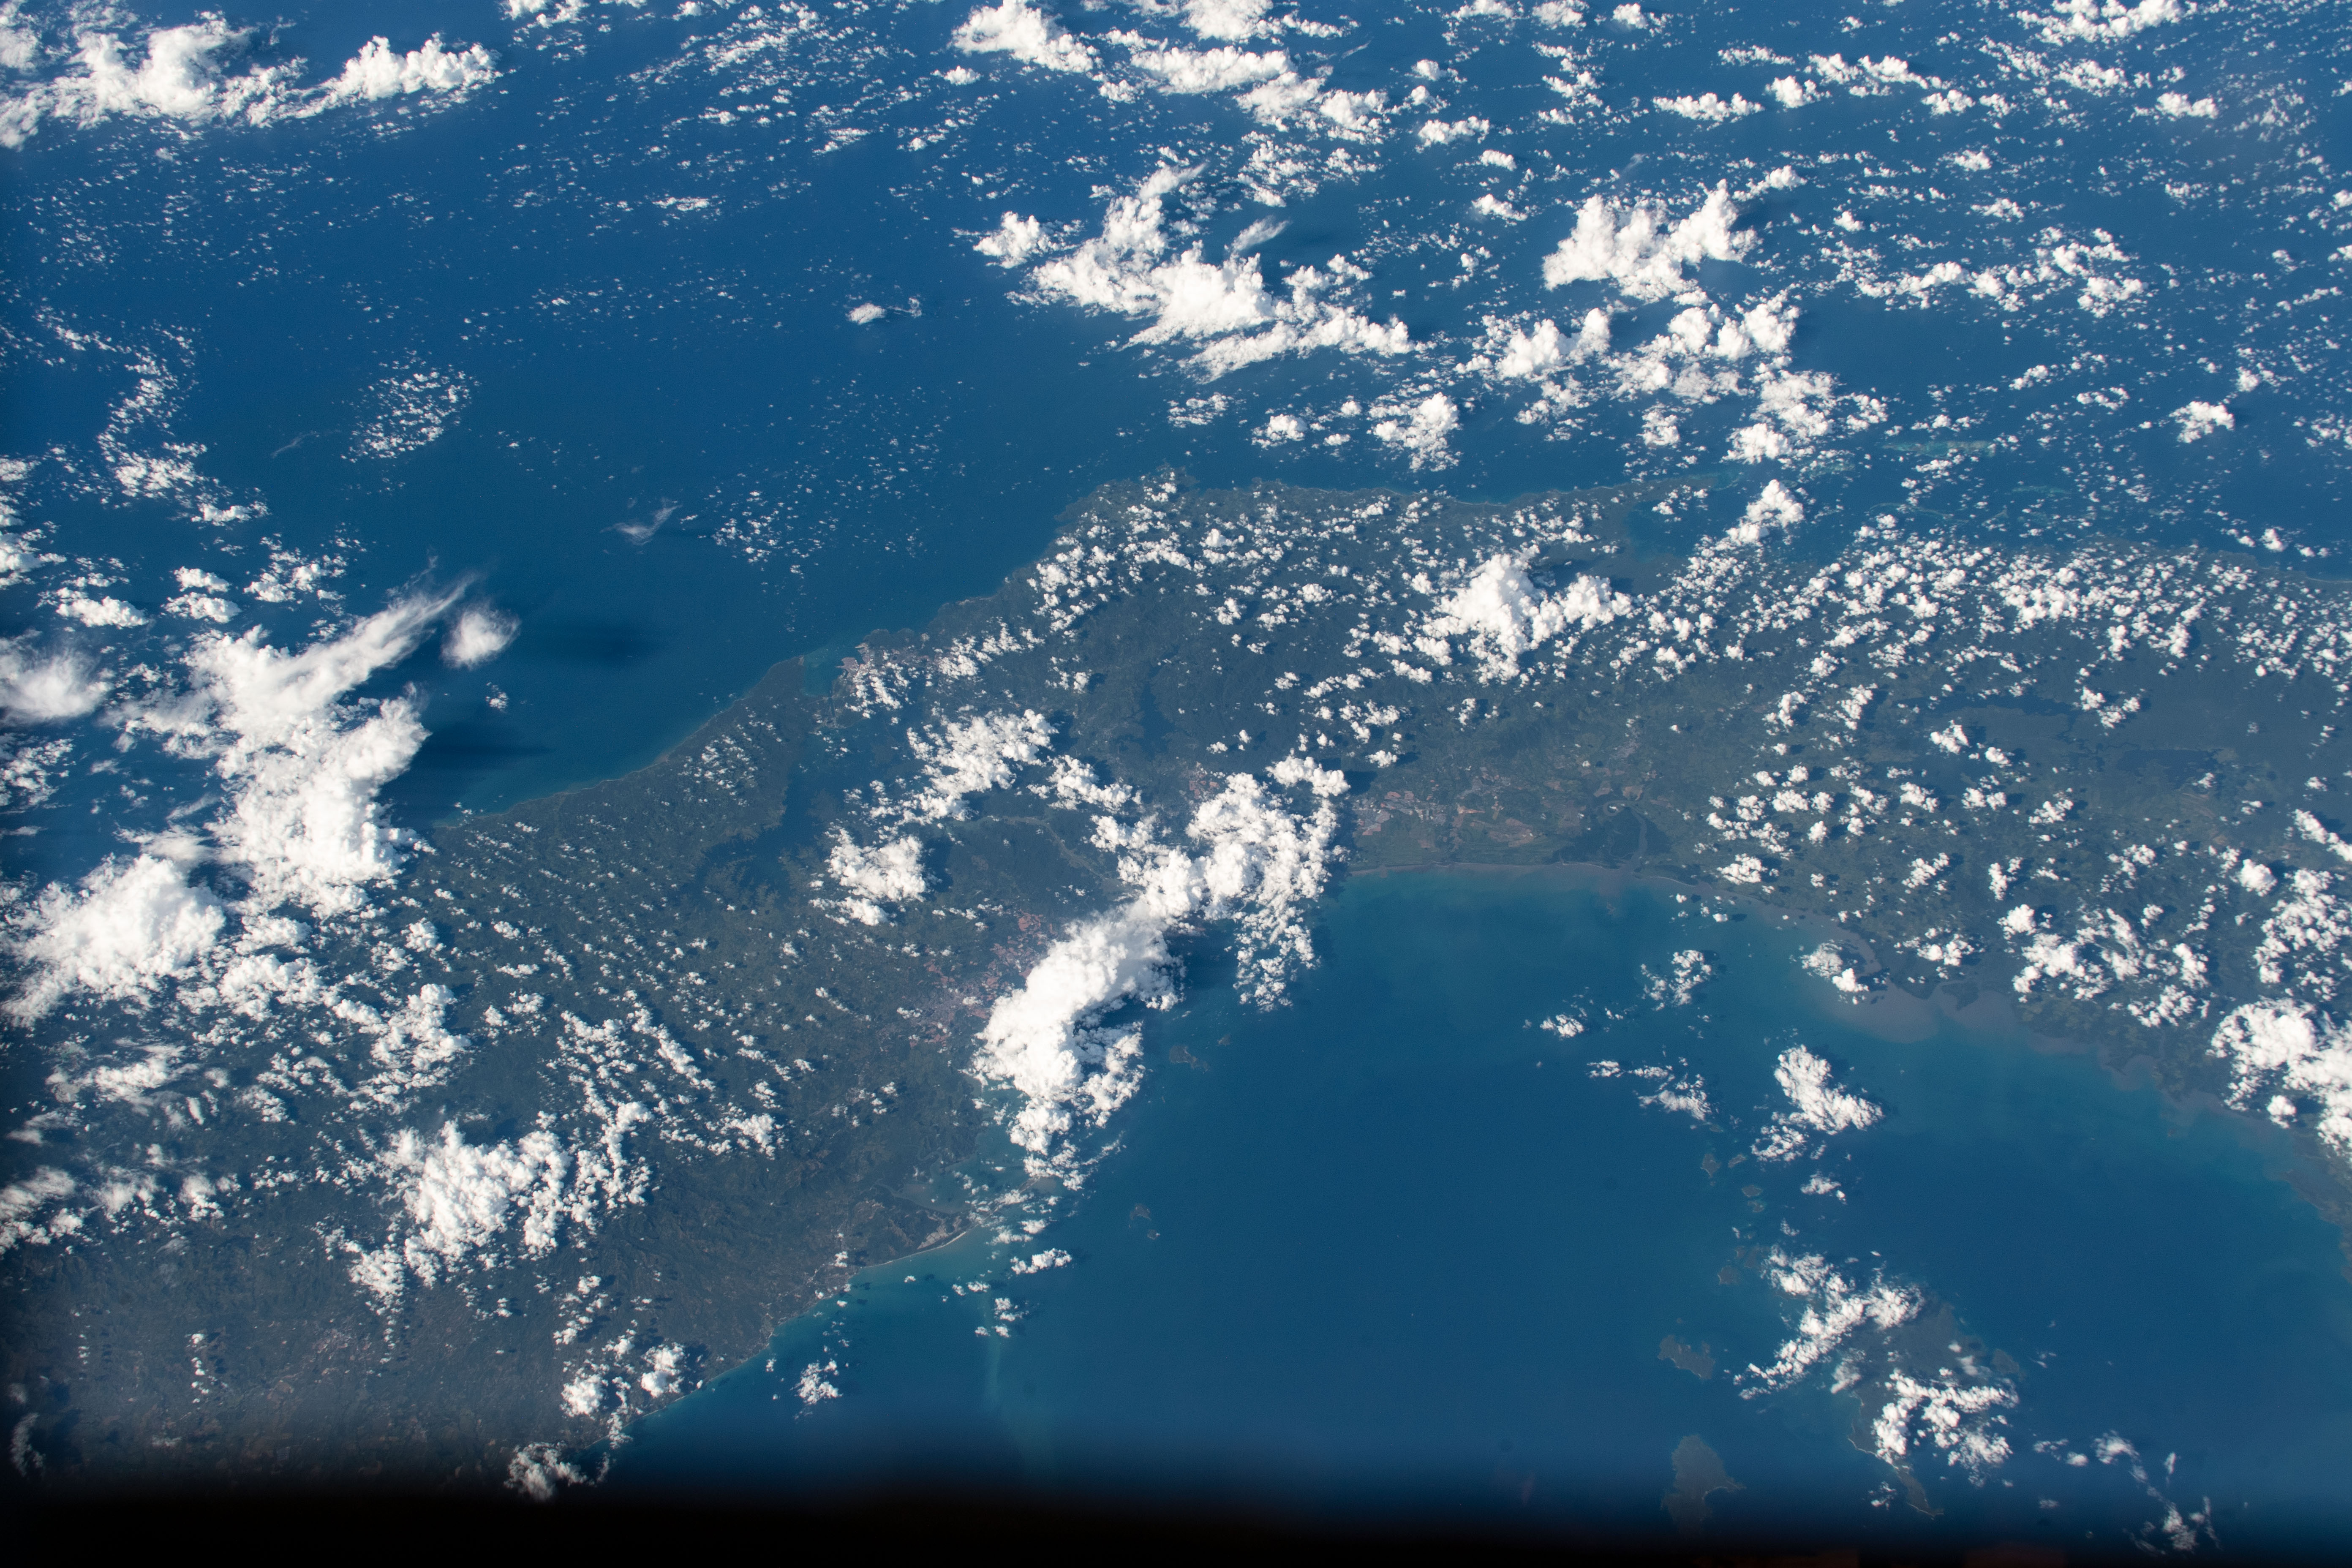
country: PANAMA
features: PANAMA, LAGO GATUN, SOBERANIA NATINAL PARK
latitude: 9.0
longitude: -79.5
